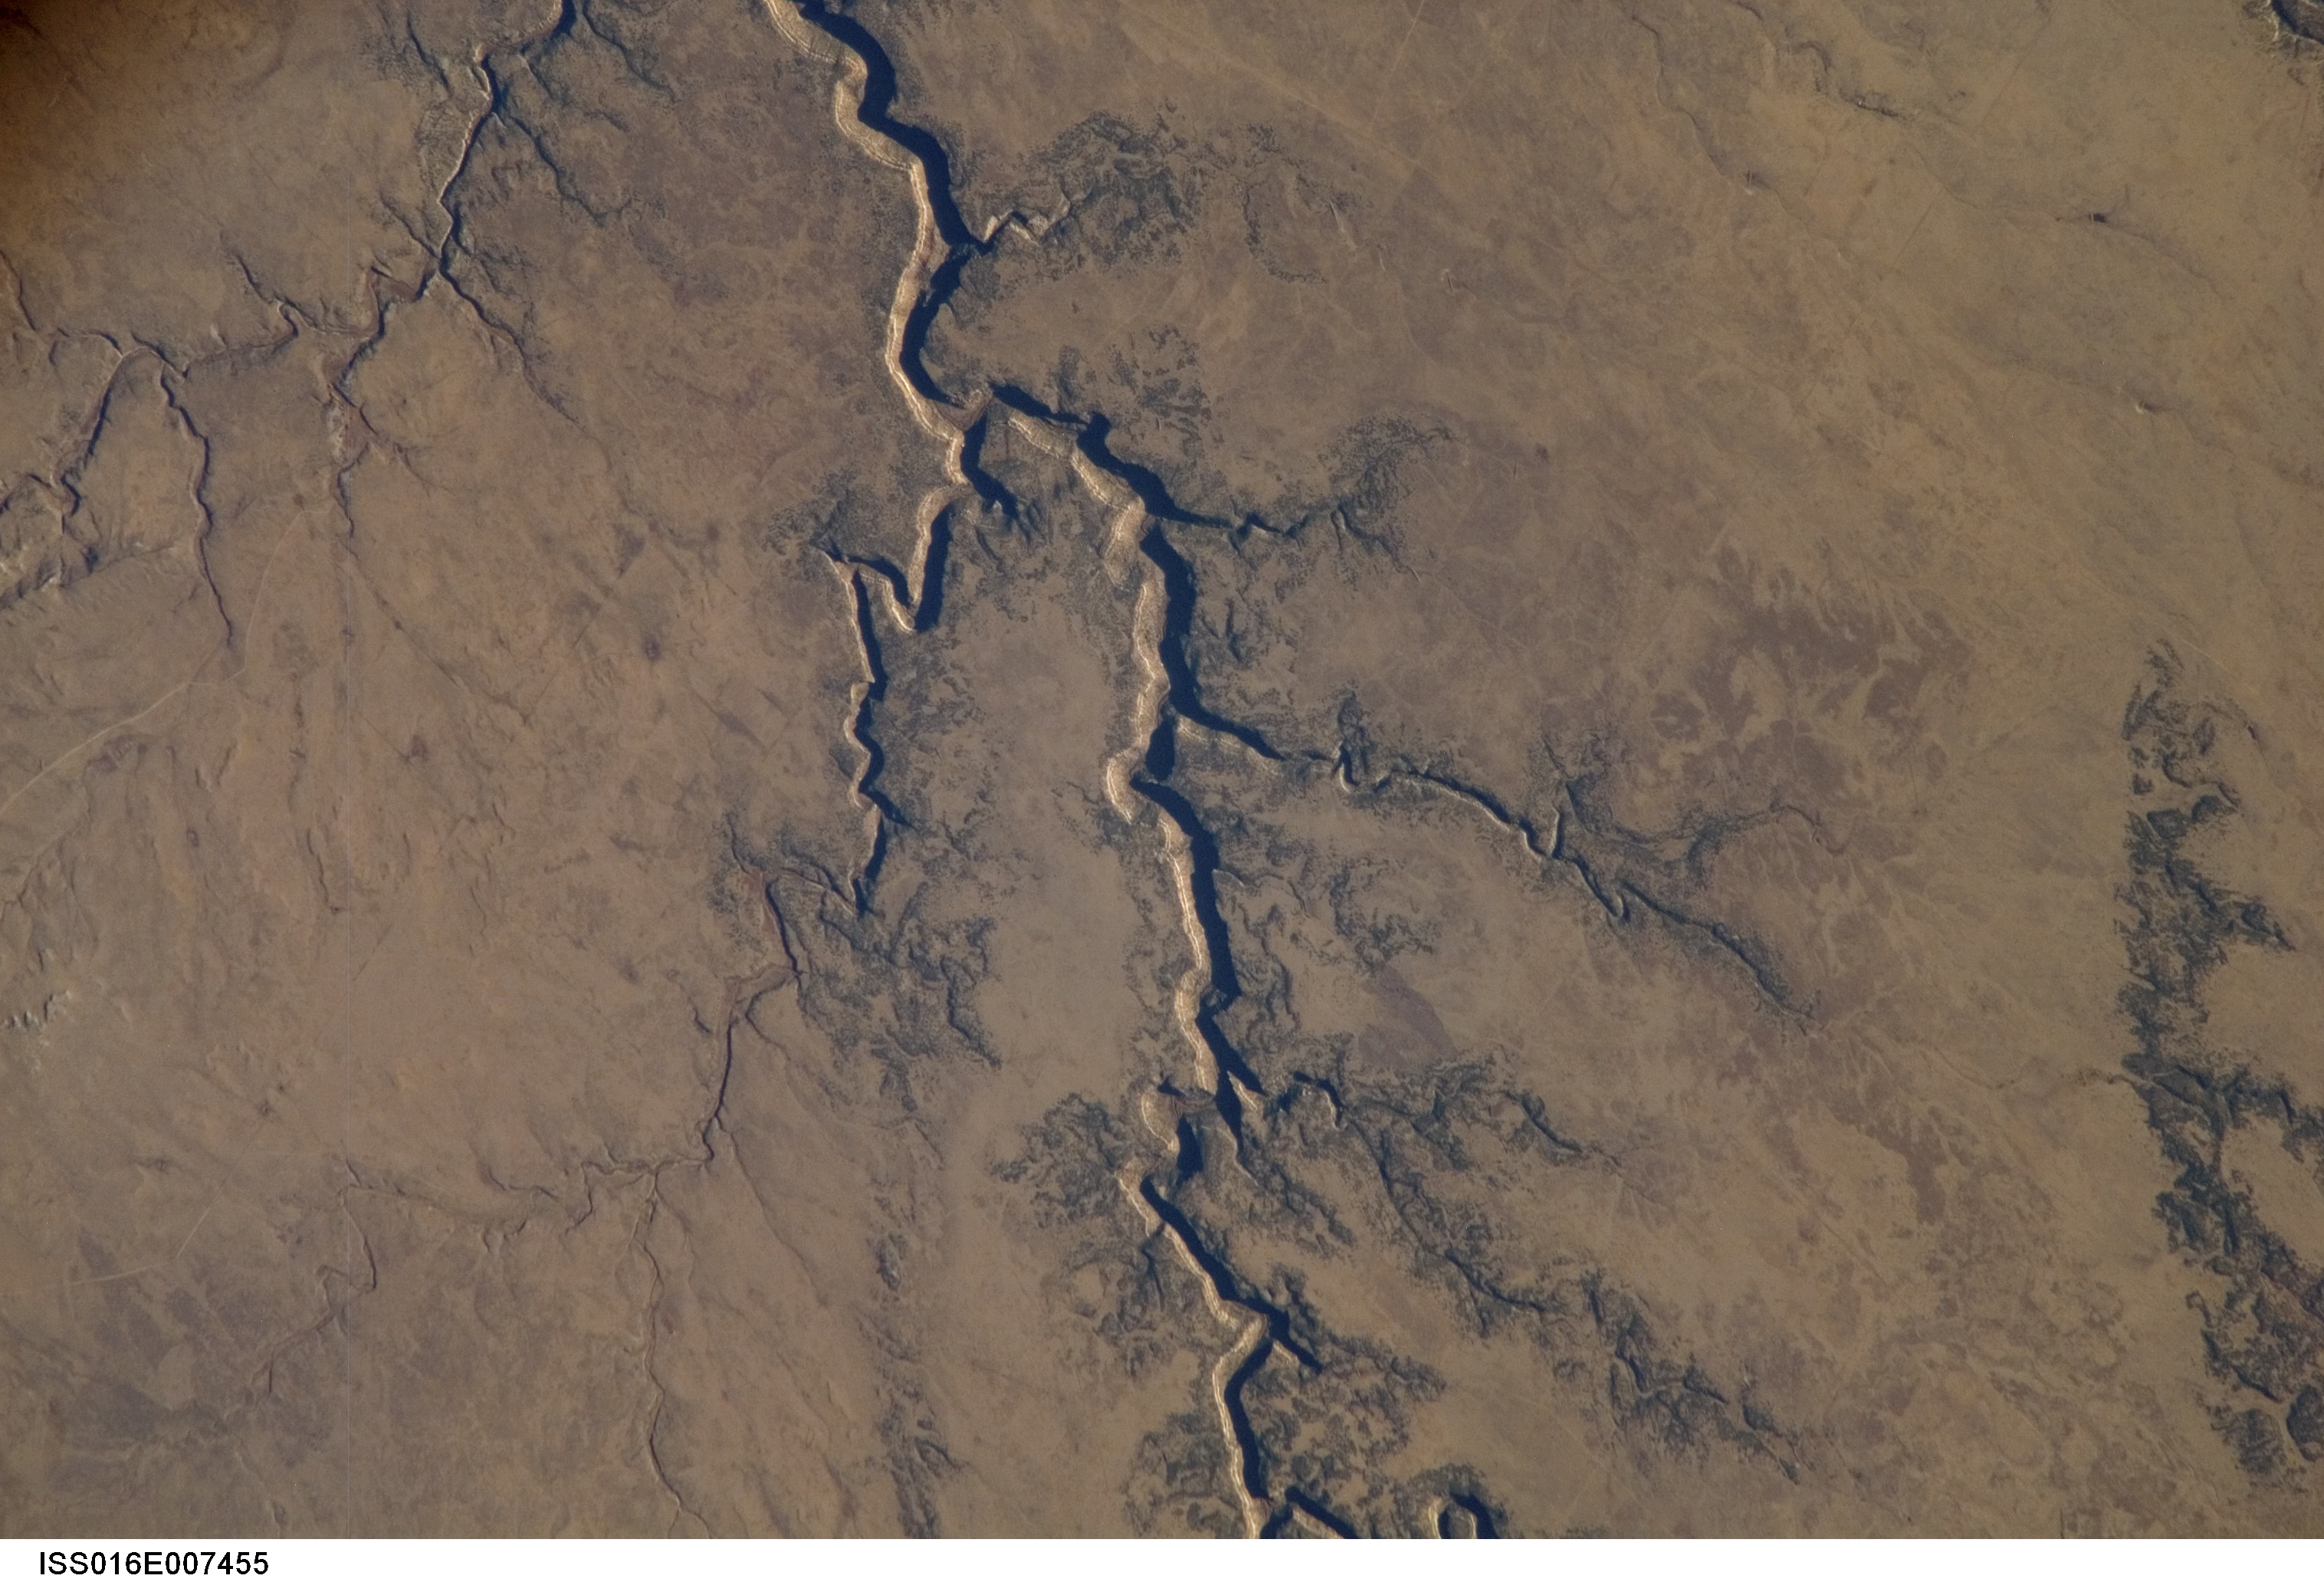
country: USA-COLORADO
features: PURGTOIRE RIVER, CANYONS
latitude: 37.3
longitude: -103.9
